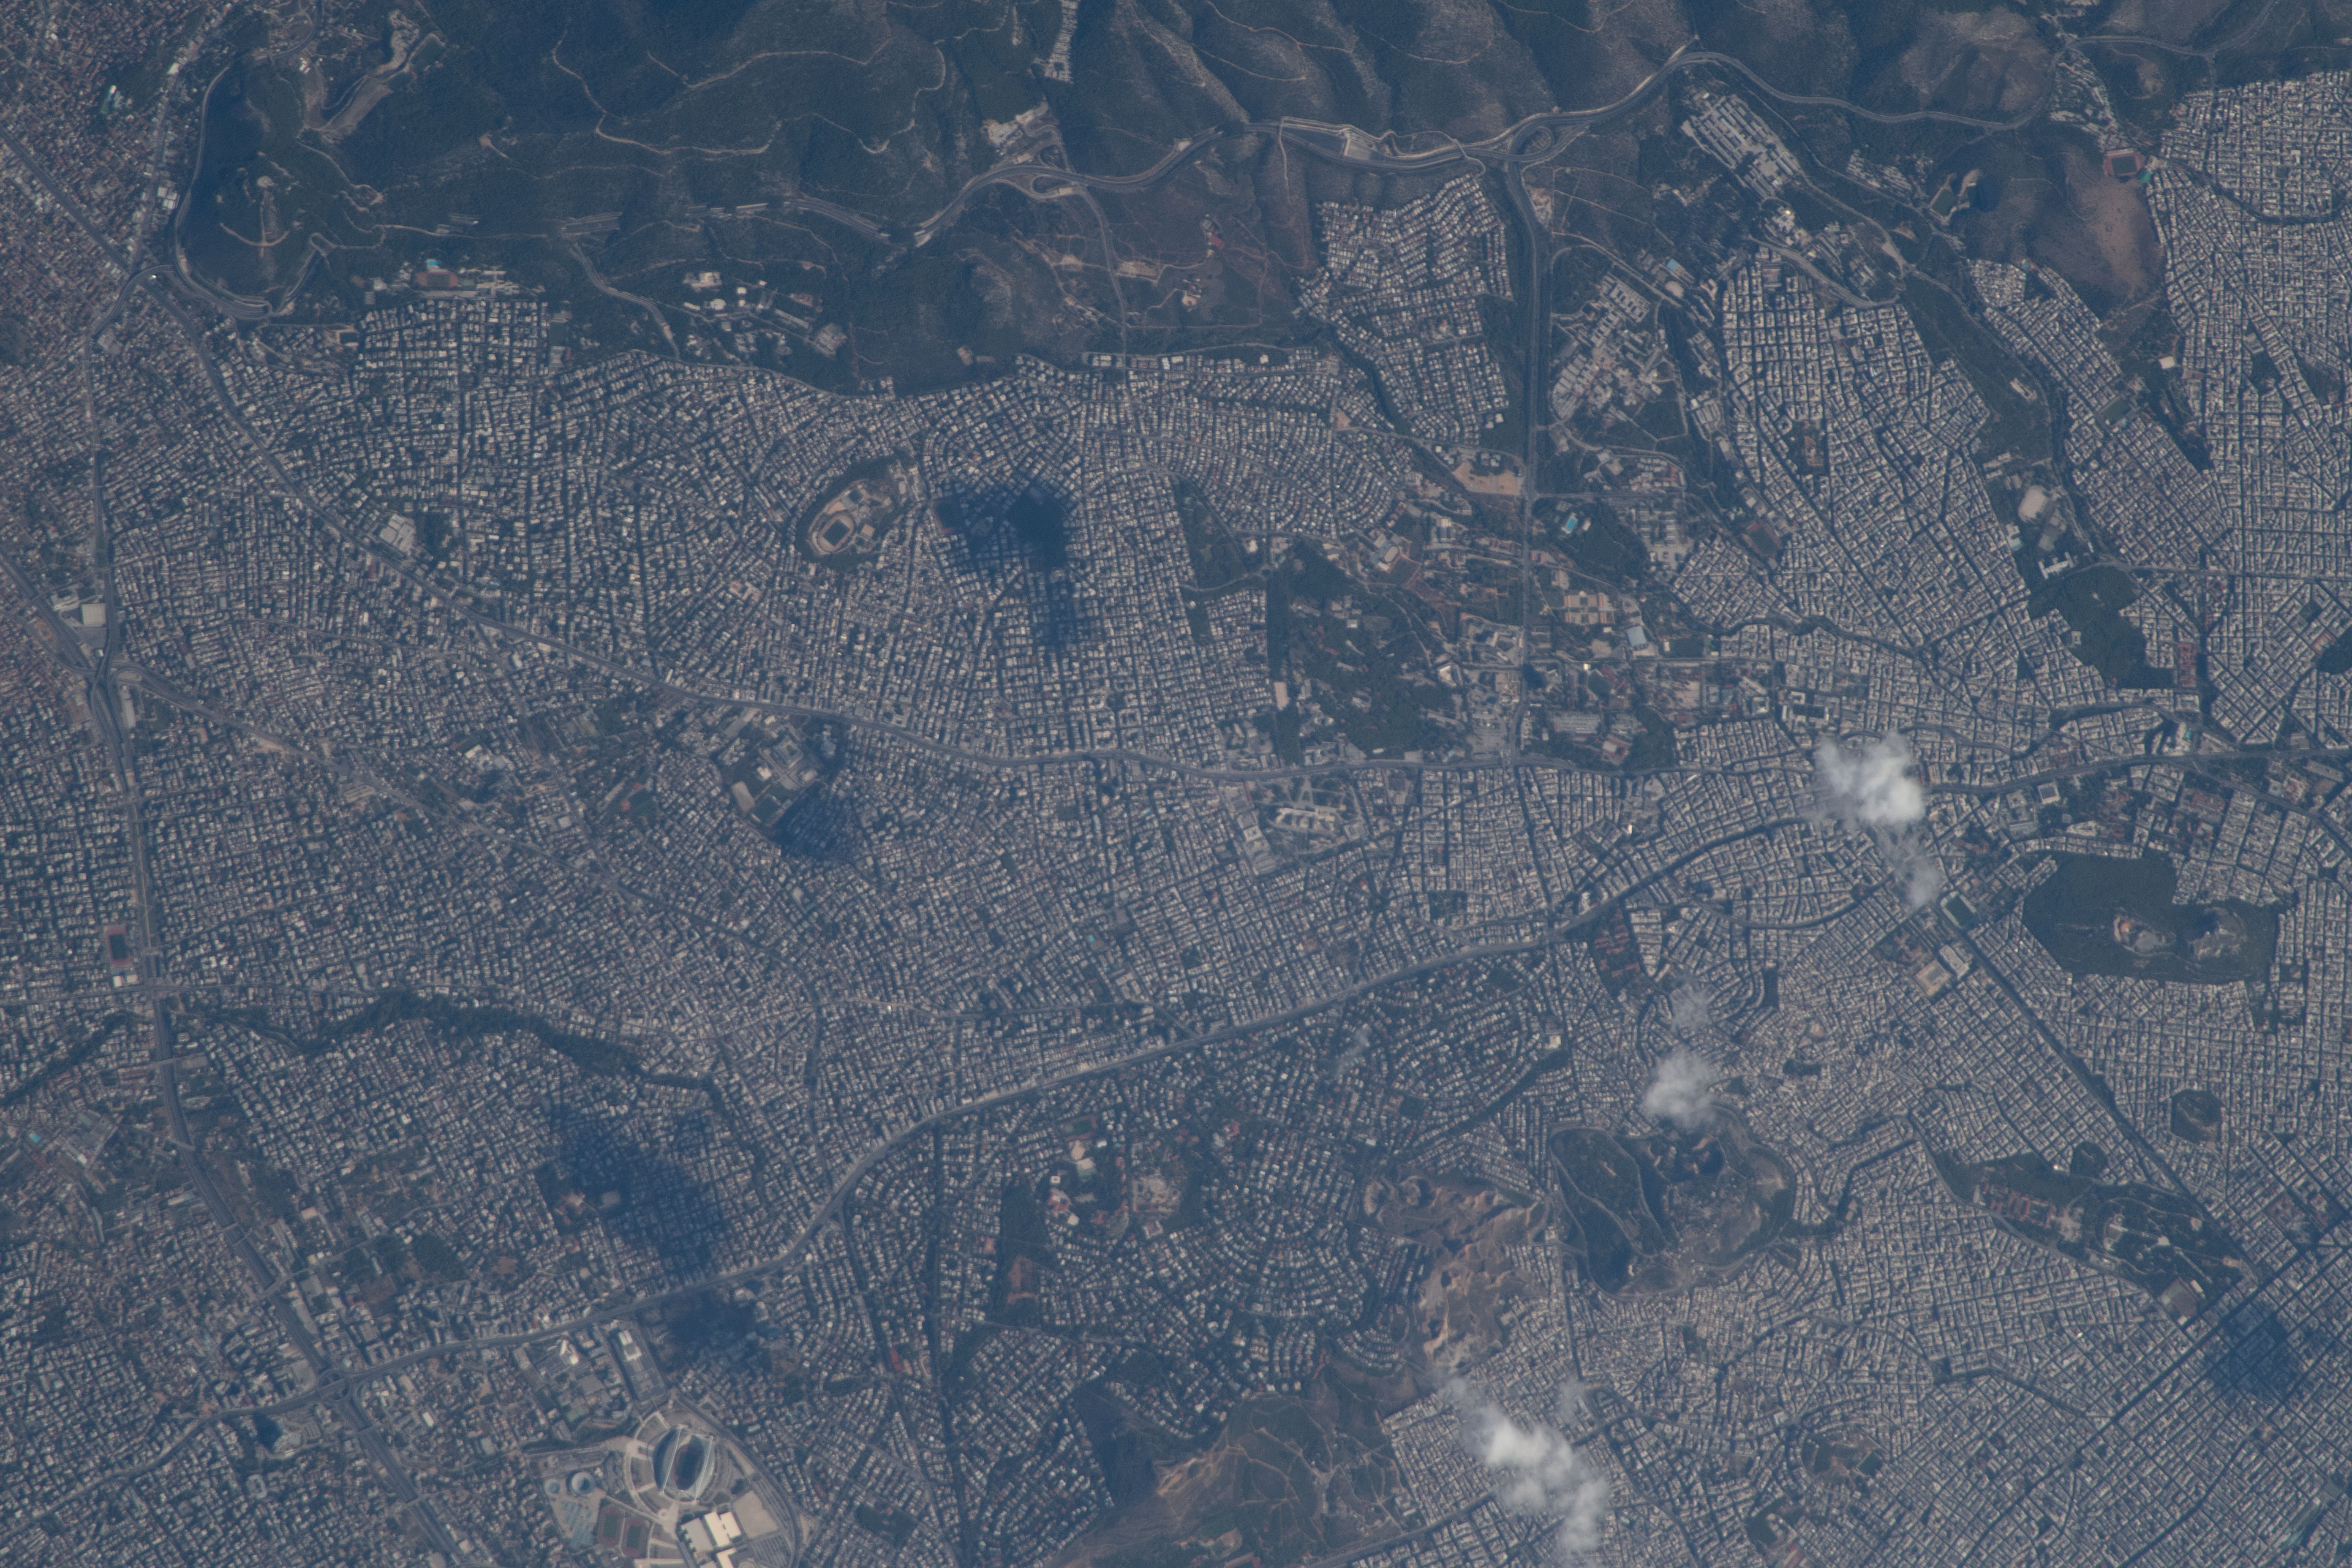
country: GREECE
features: ATHENS, KESARIANI VYRONAS FOREST
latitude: 38.0
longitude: 23.8
